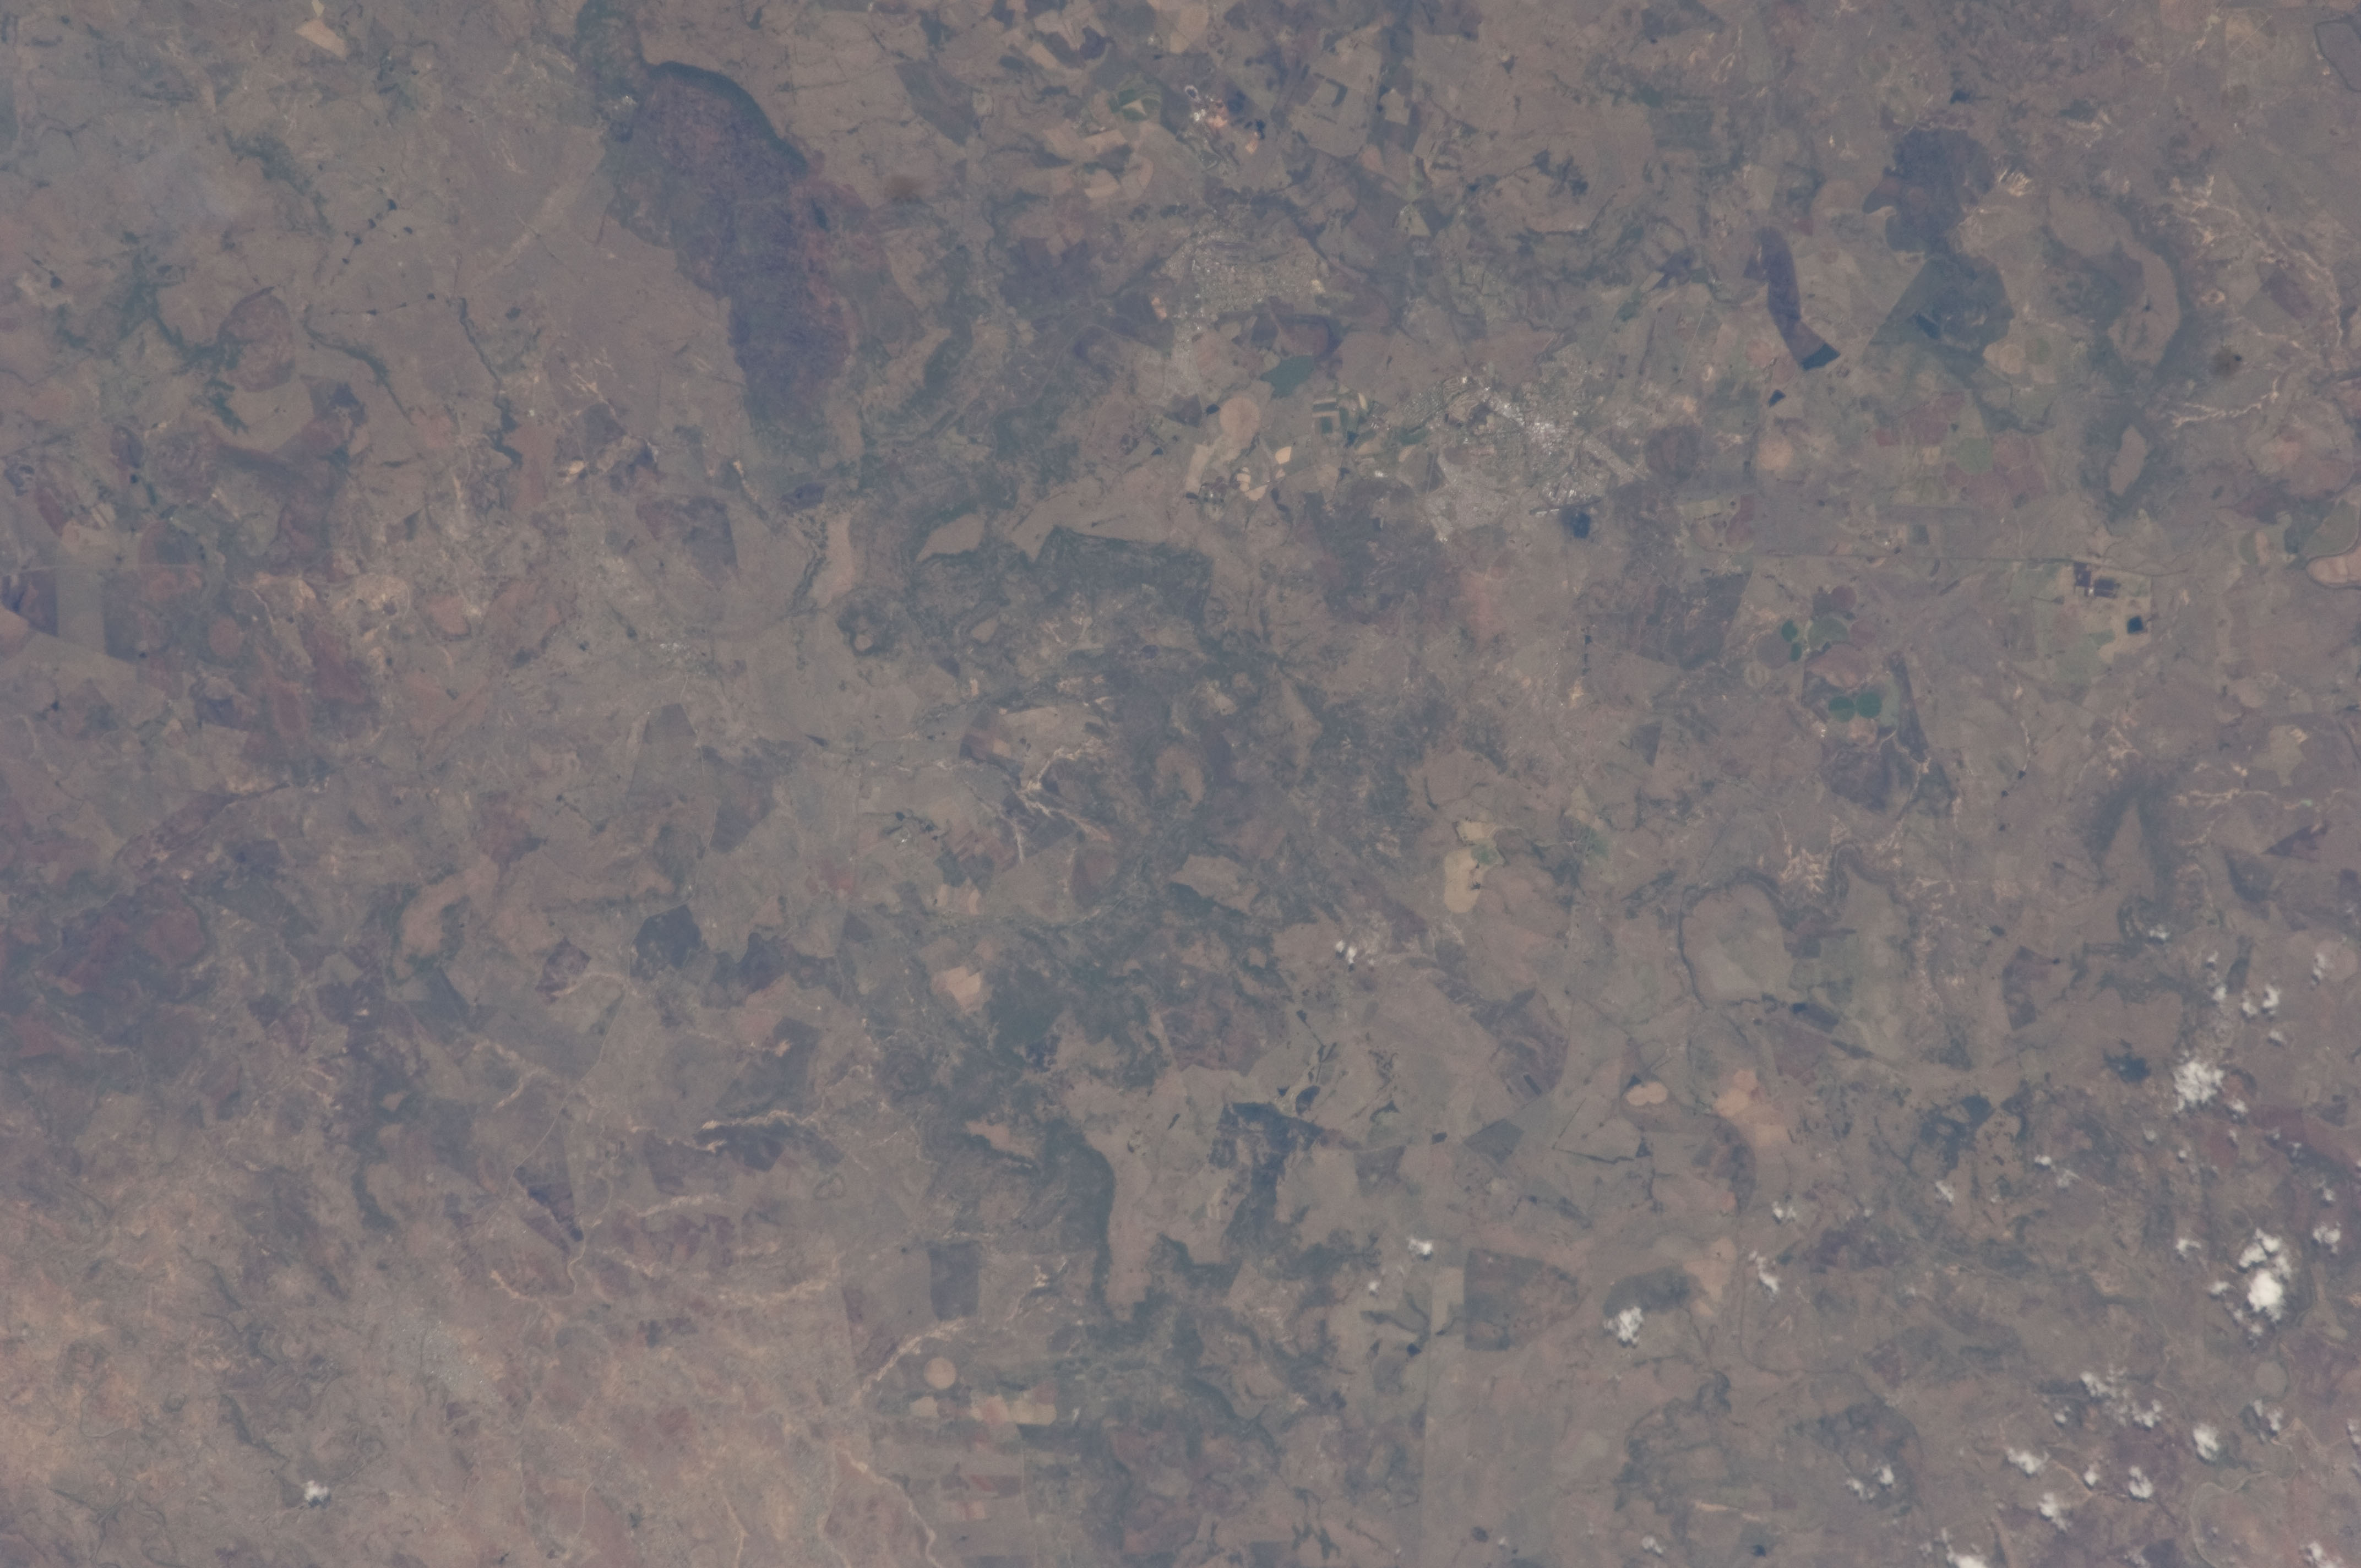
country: REPUBLIC SOUTH AFRICA
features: DUNDEE, ESCARPMENT, BURN SCARS
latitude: -28.3
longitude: 30.2
